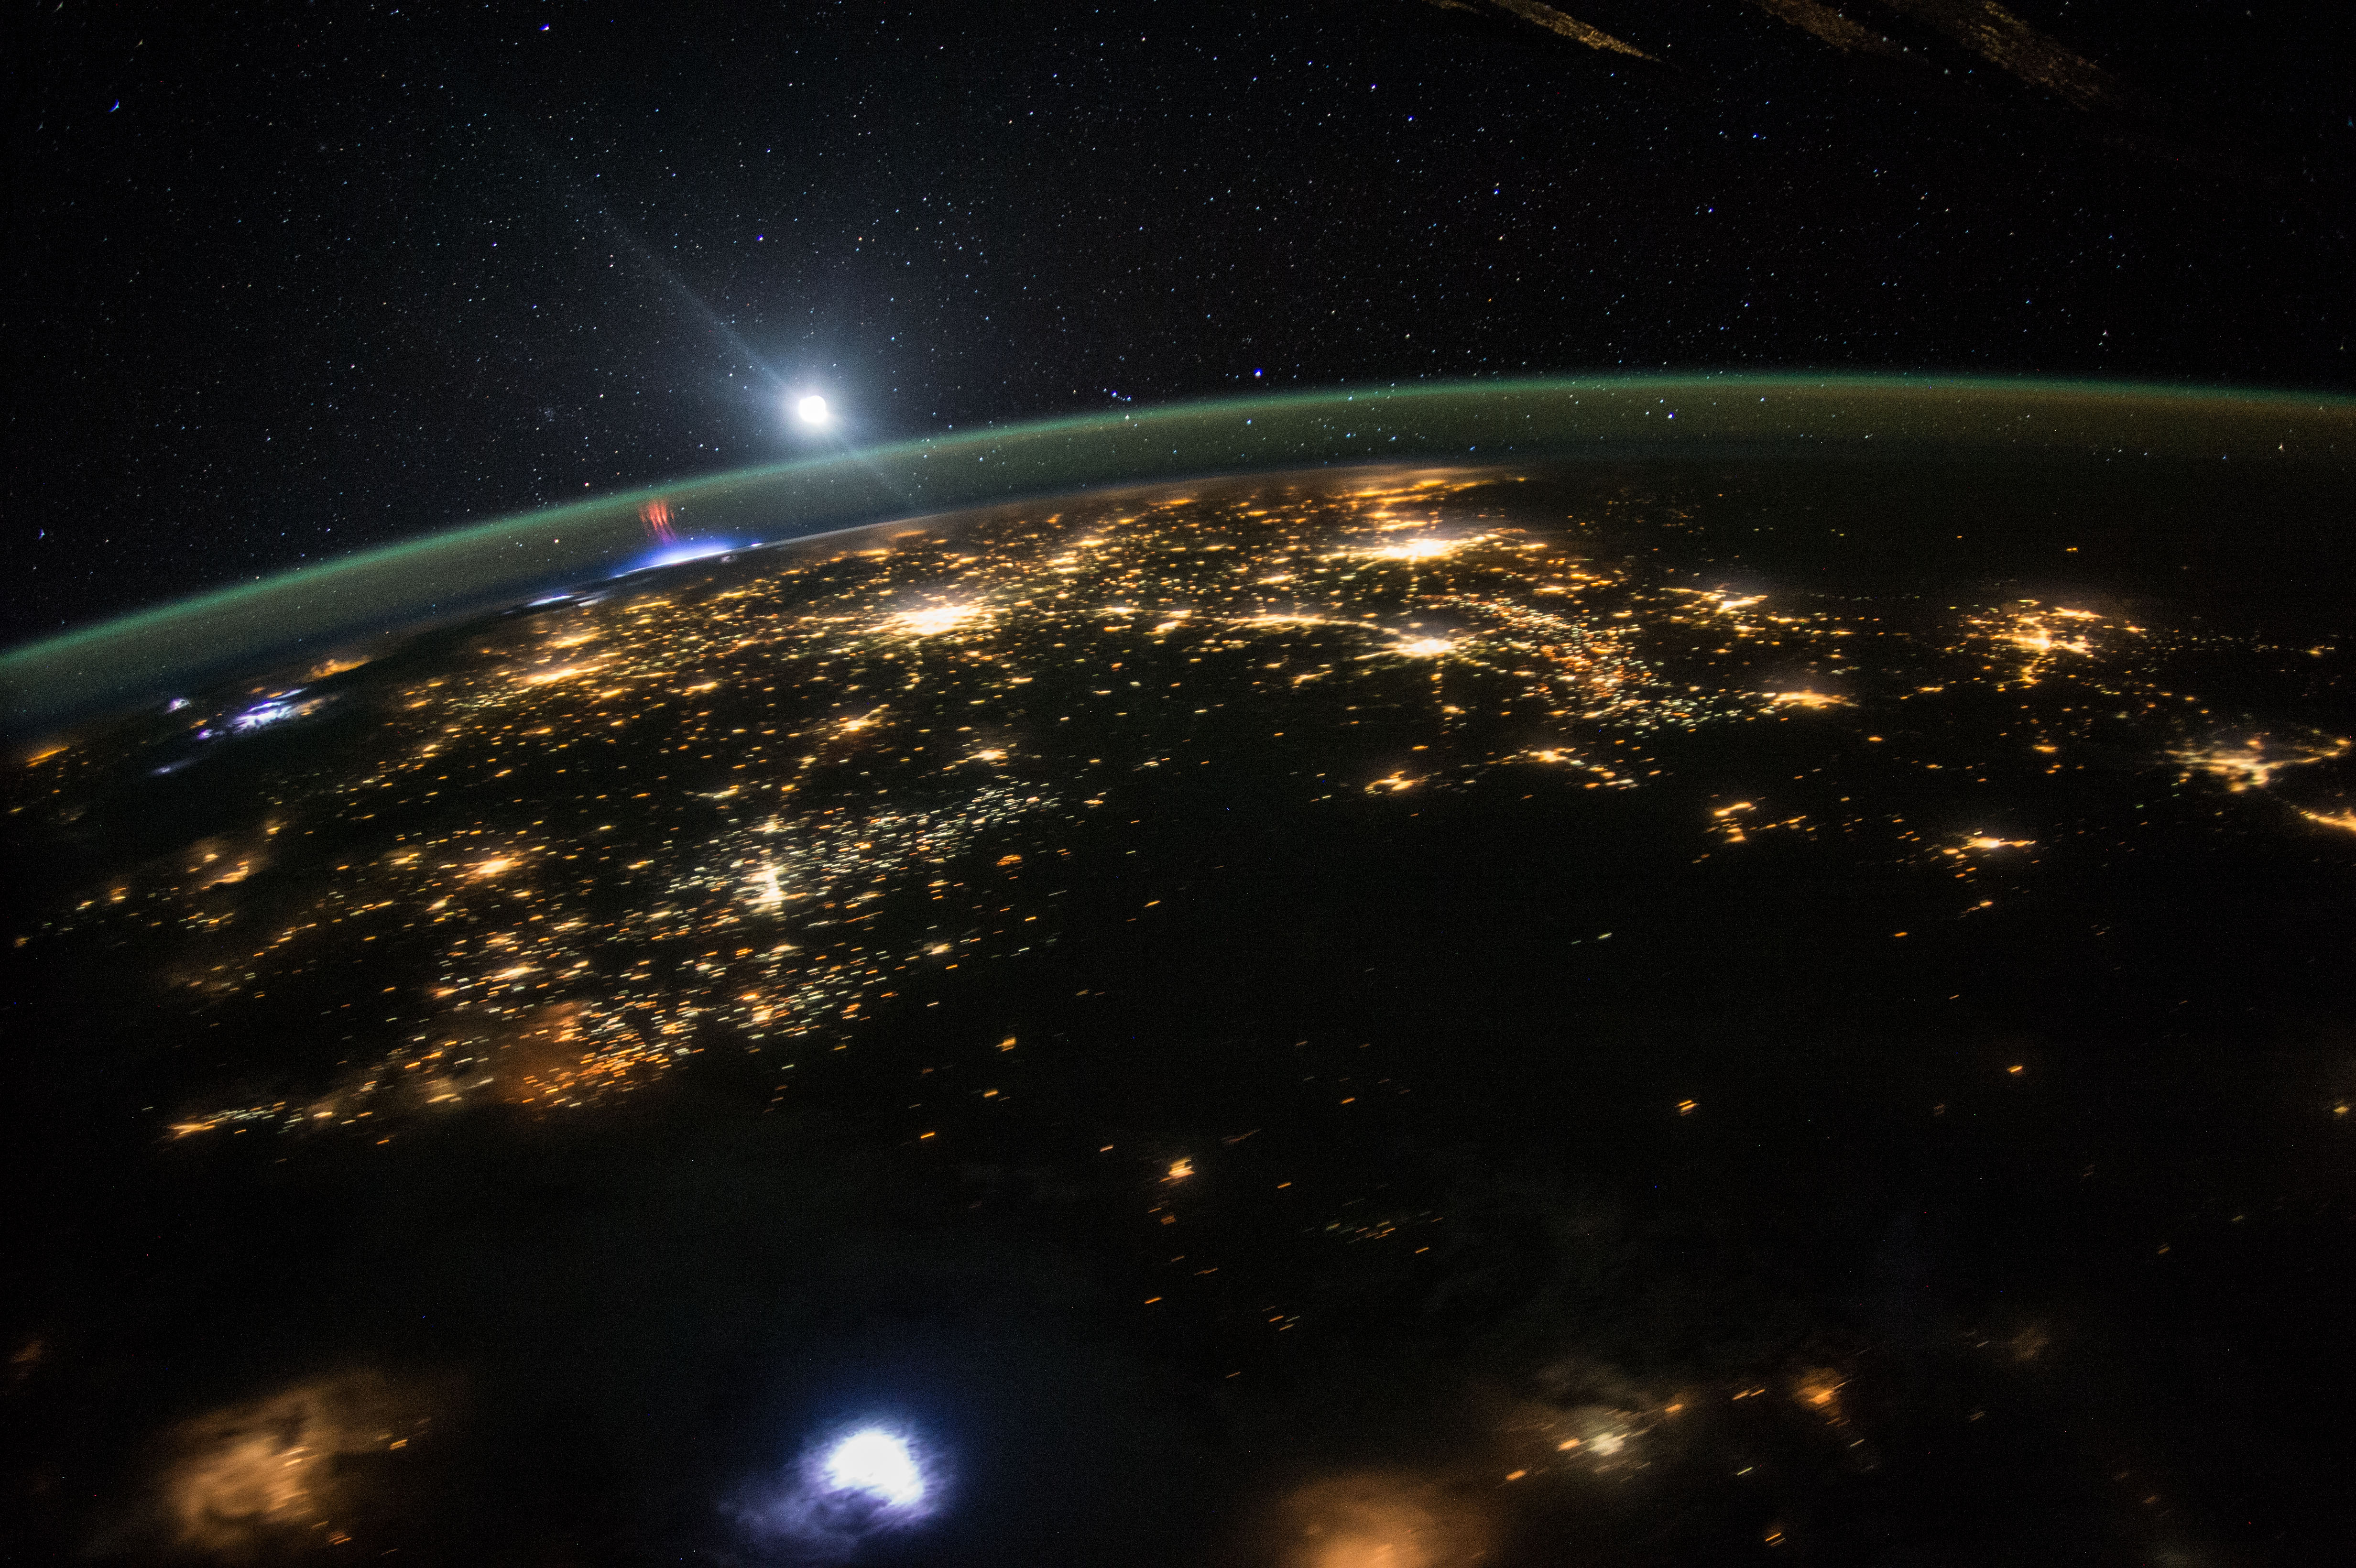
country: USA-TEXAS
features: PAN TEXAS & N. MEXICO AT NIGHT, SPRITE
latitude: 31.5
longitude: -99.5
